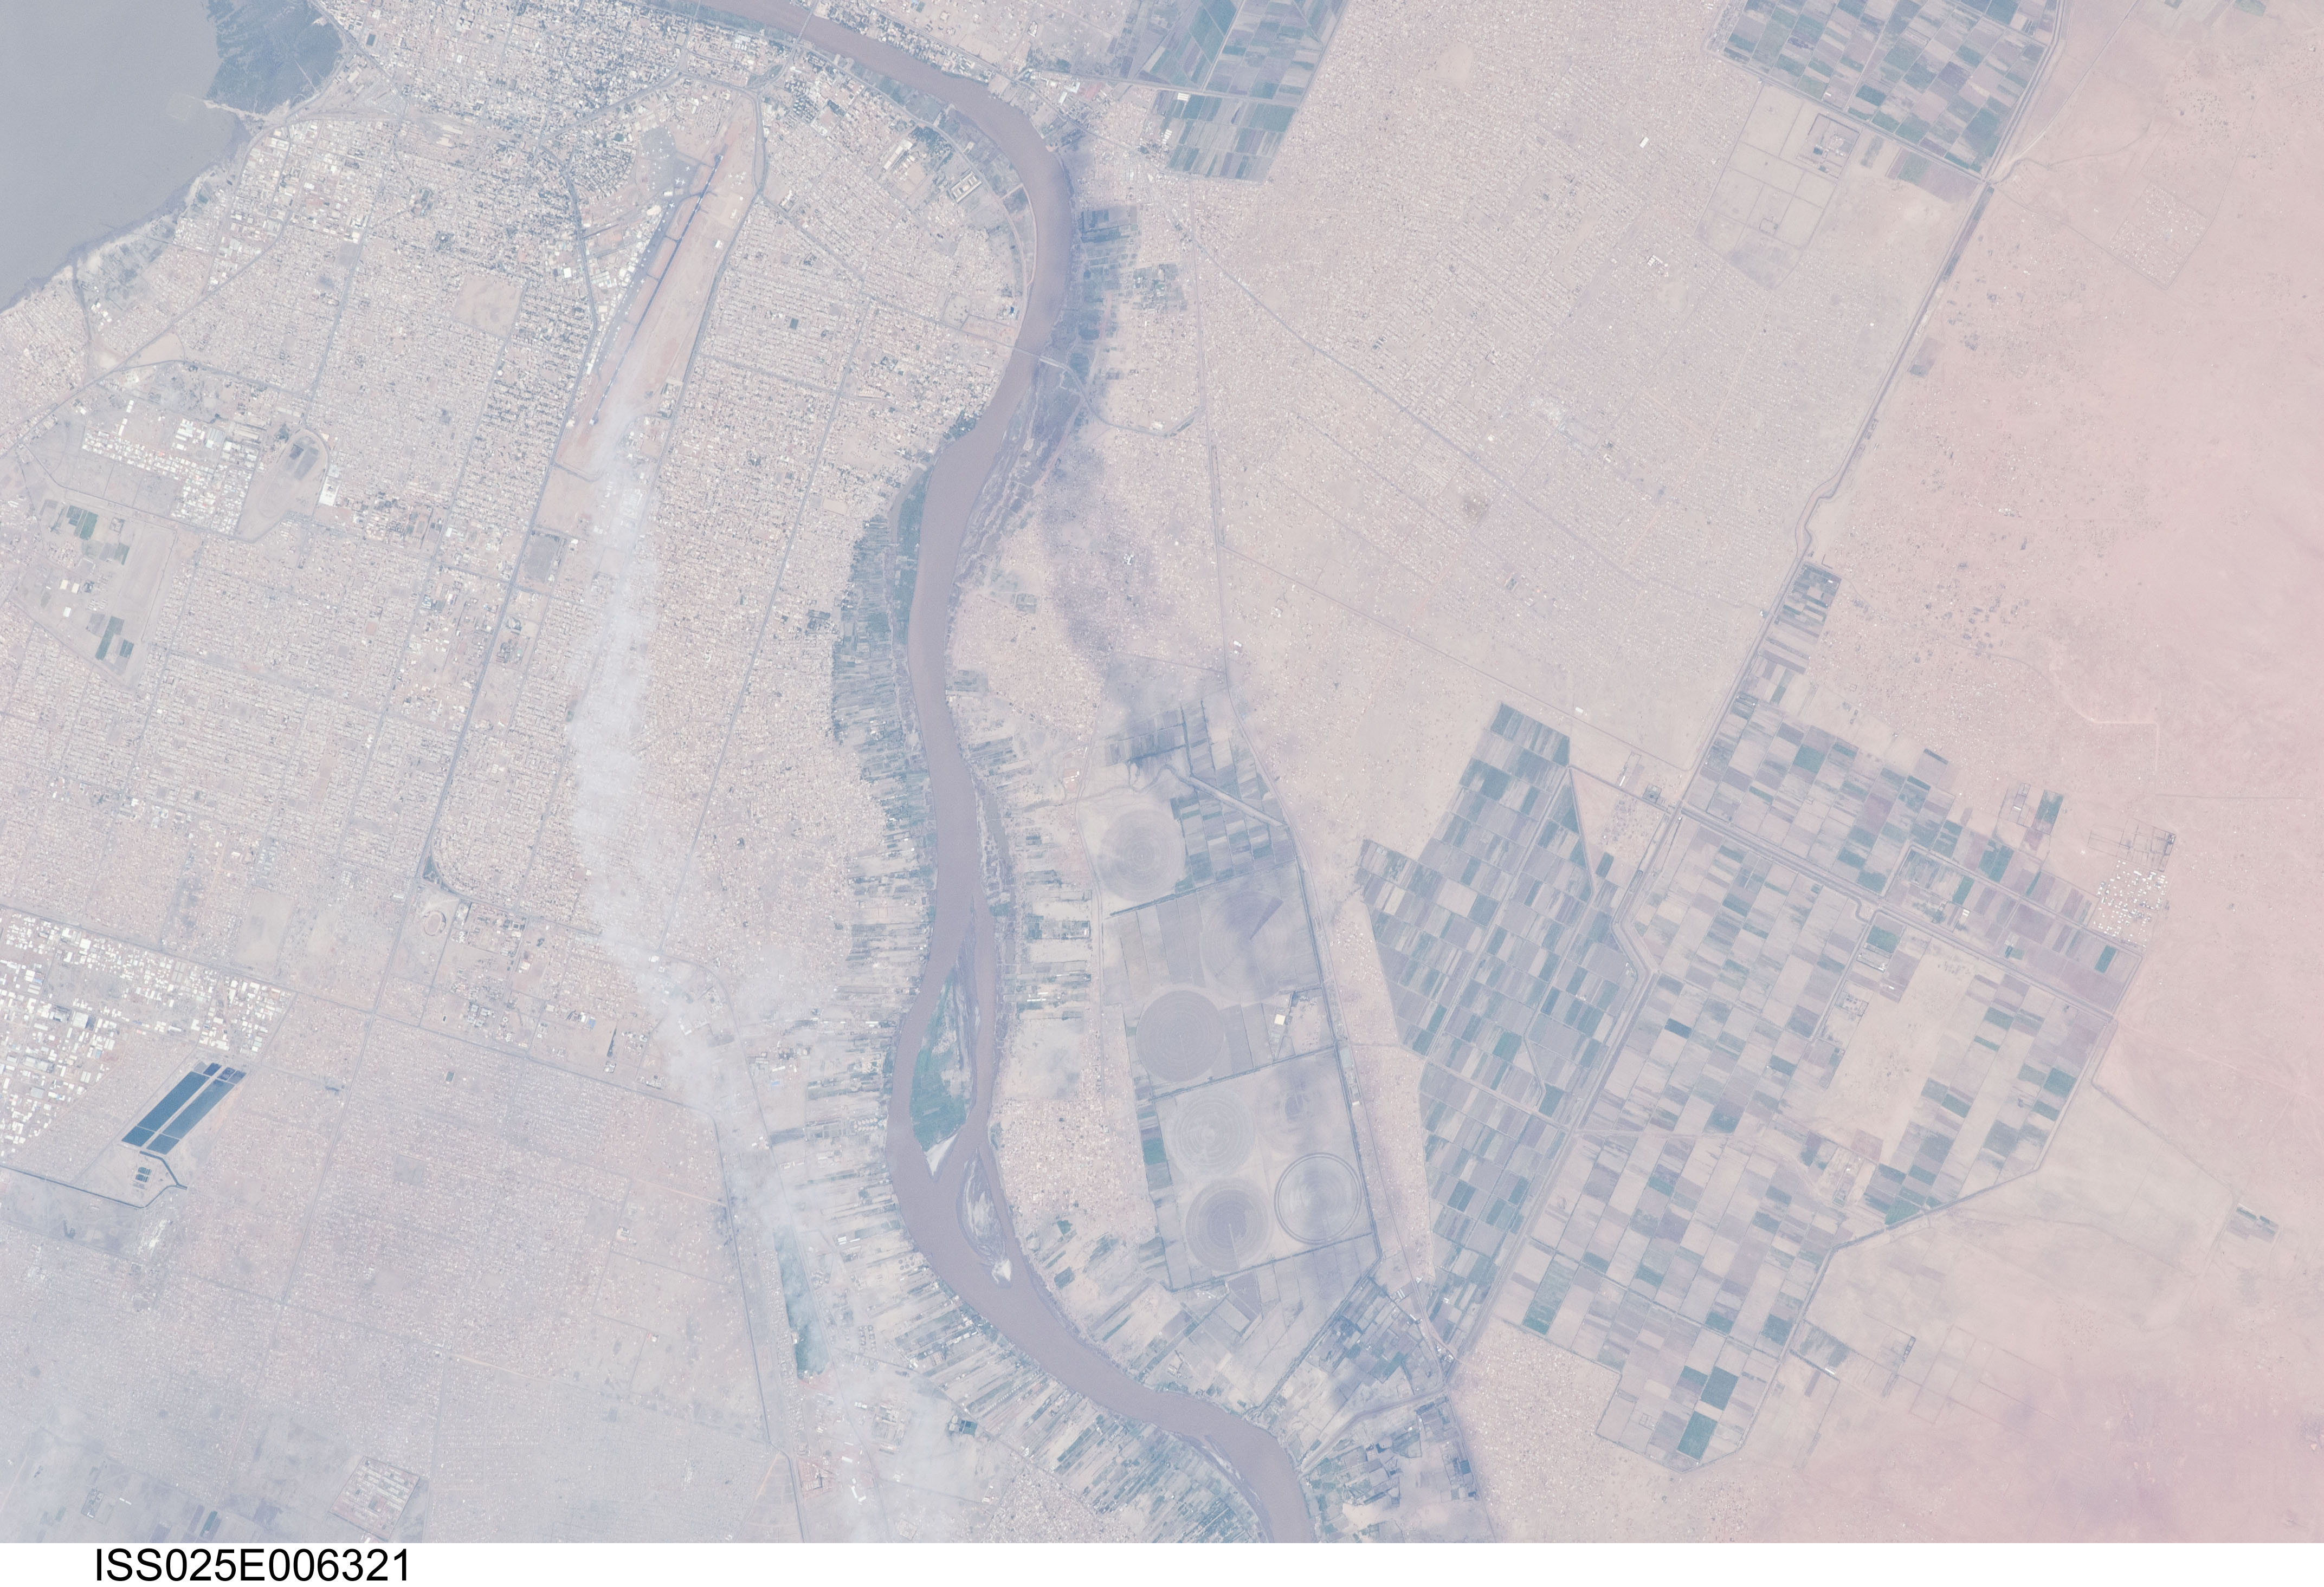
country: SUDAN
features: WHITE AND BLUE NILE R., KHARTOUM, AGR.
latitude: 15.6
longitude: 32.6
